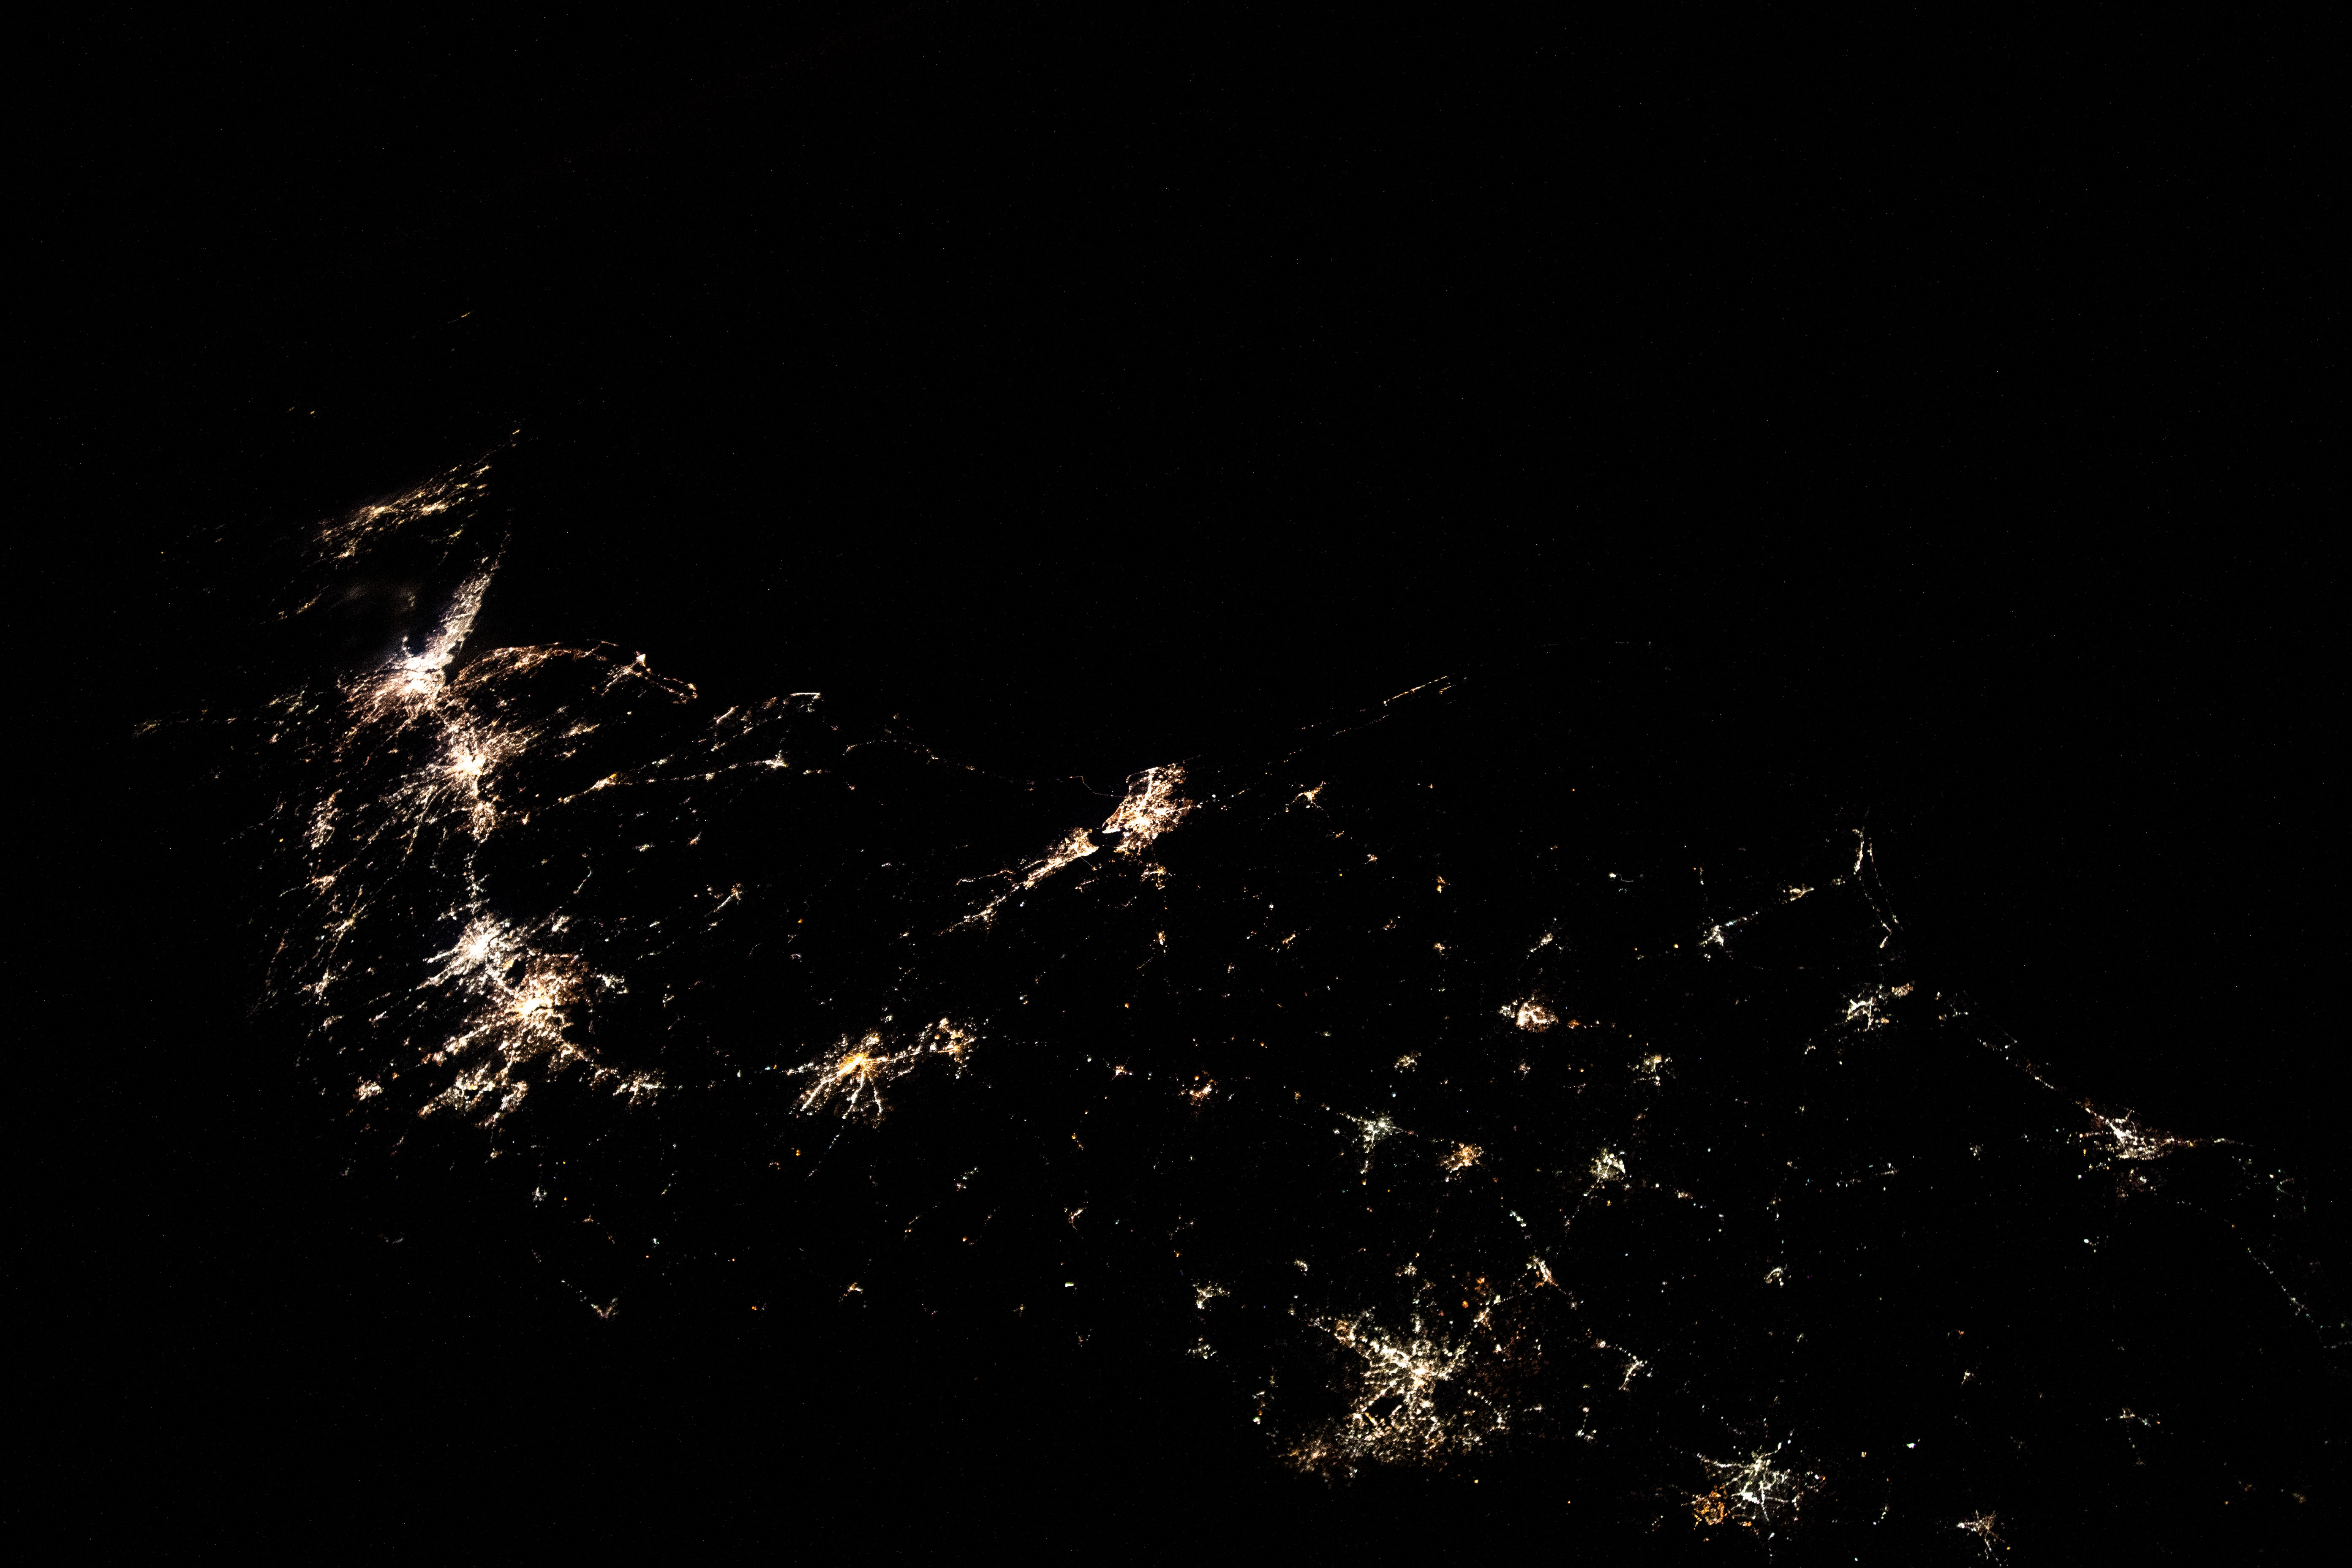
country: USA-VIRGINIA
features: FORT BRAGG, RALEIGH, DISTRICT OF COLUMBIA, BALTIMORE, PHILADELPHIA, NEW YORK CITY
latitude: 36.5
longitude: -76.0
